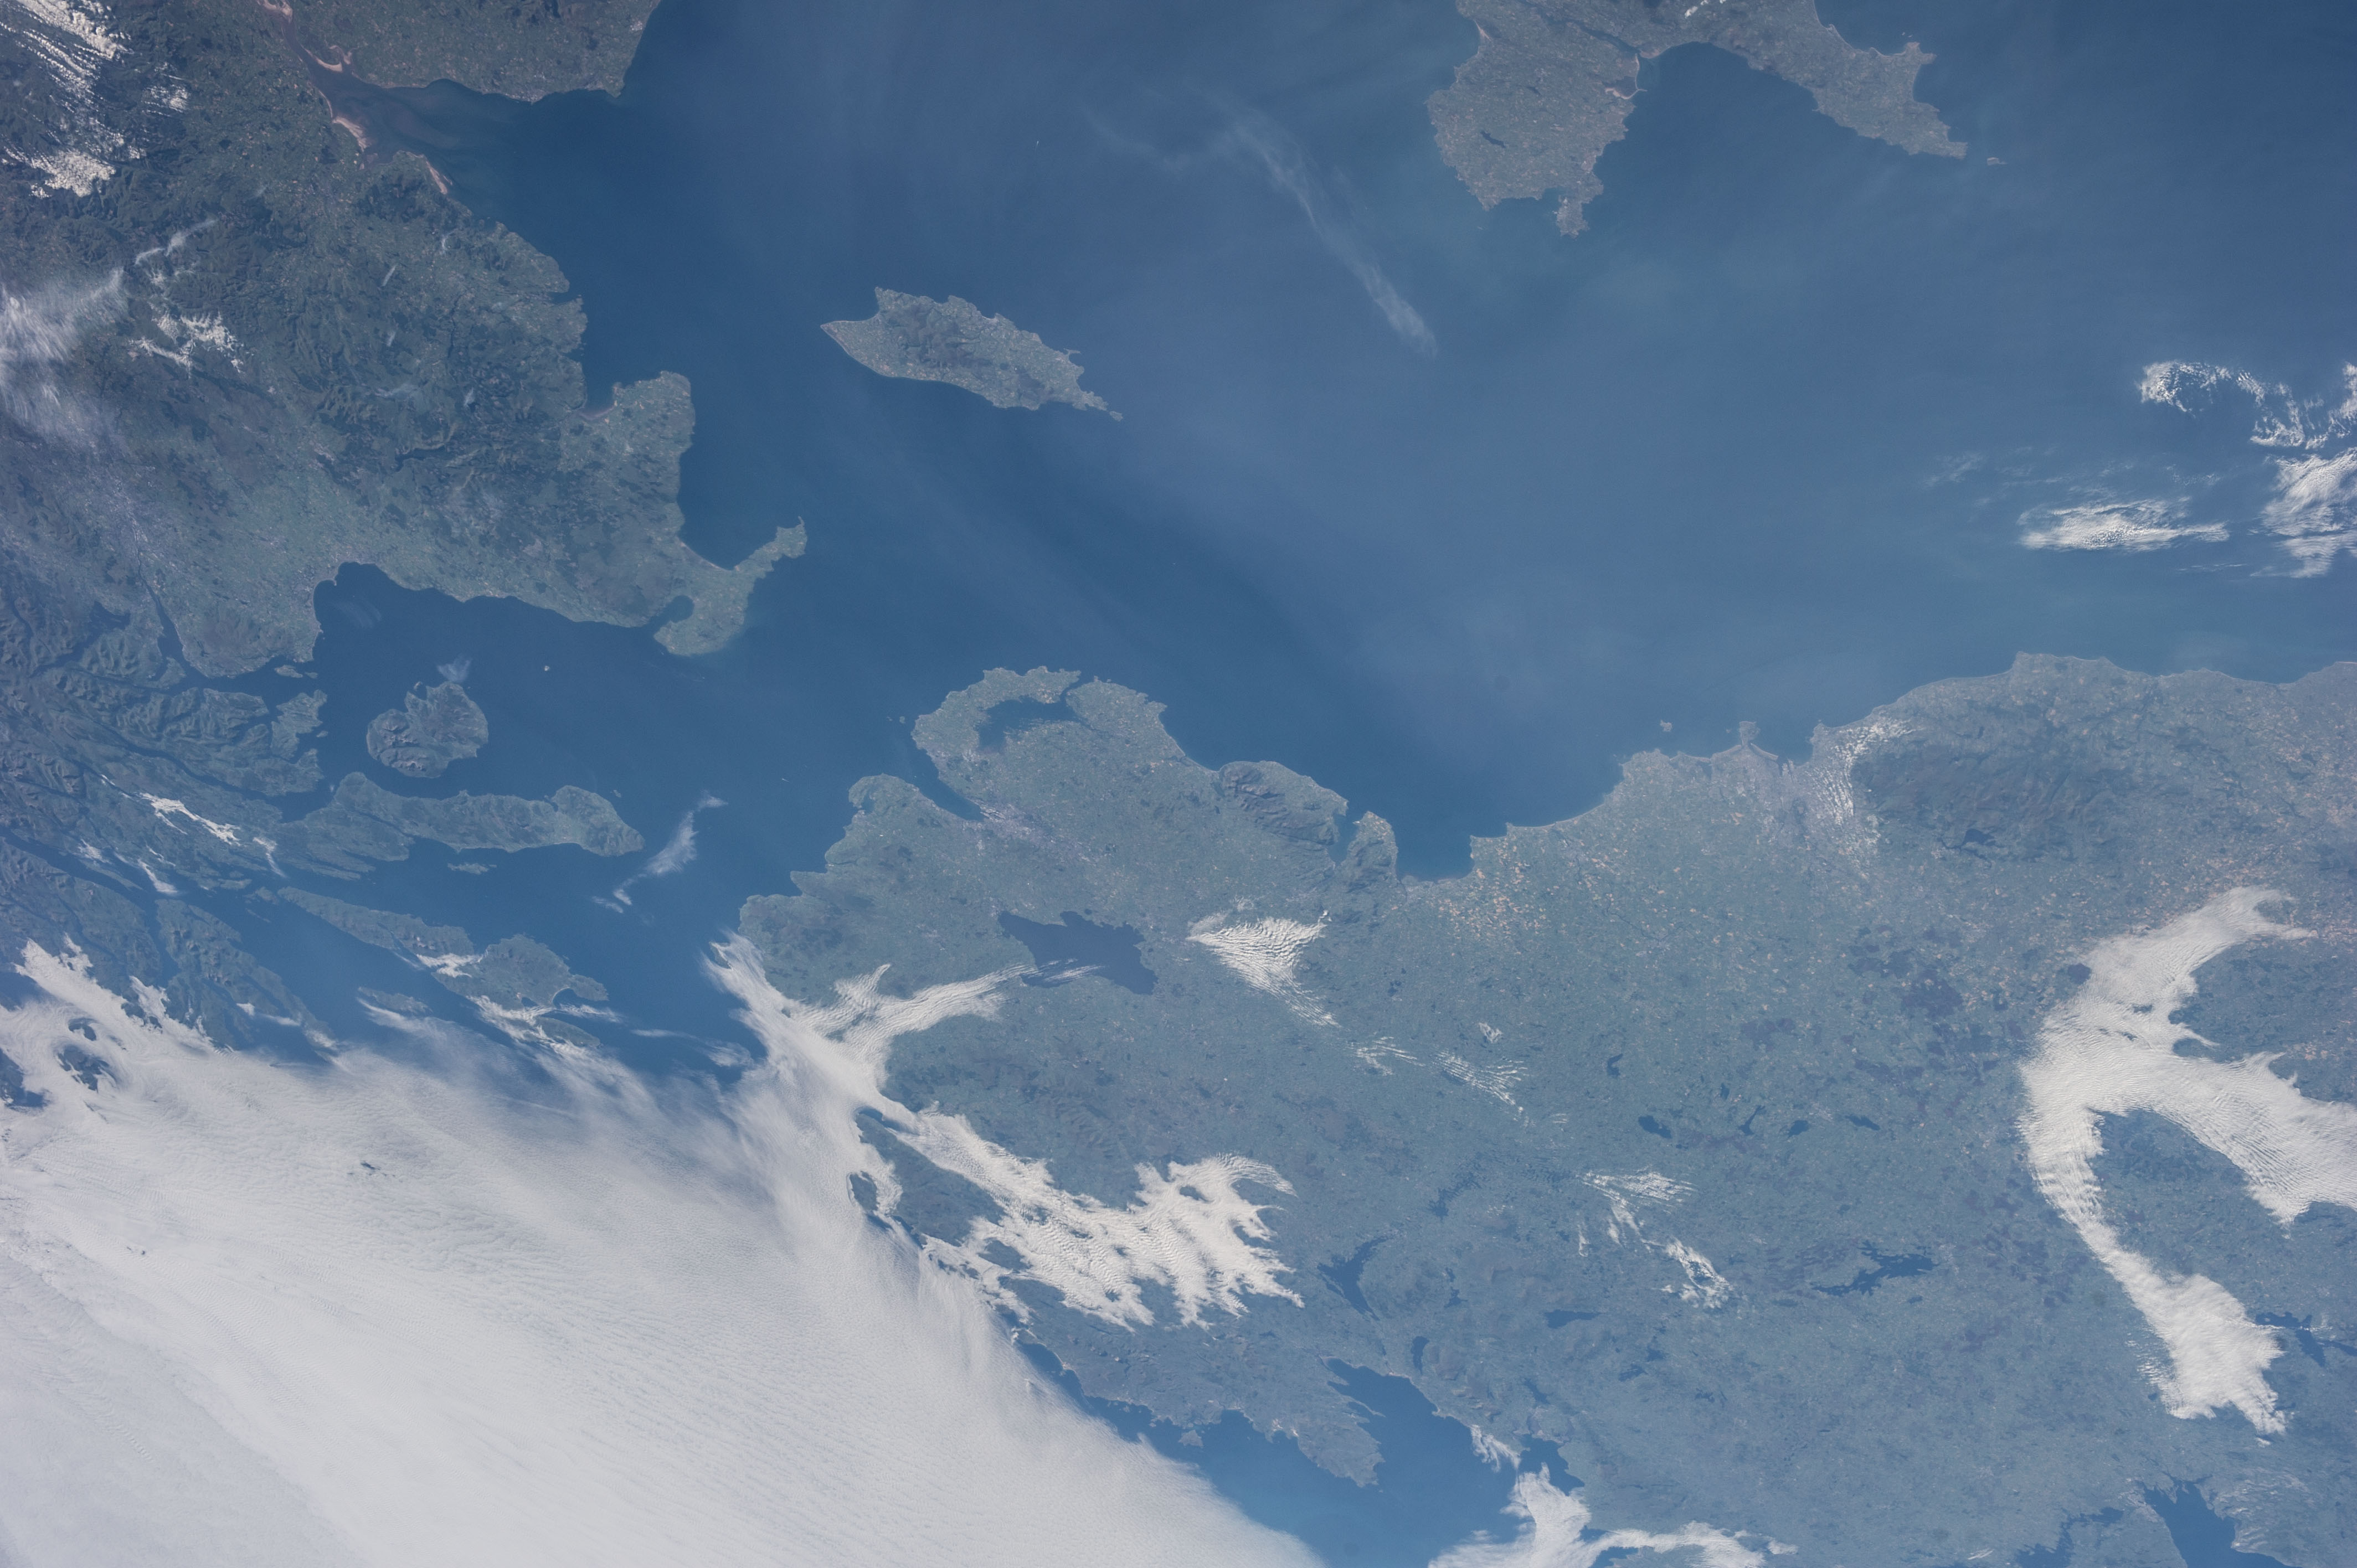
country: UK-ENGLAND
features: S.
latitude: 54.5
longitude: -6.5
